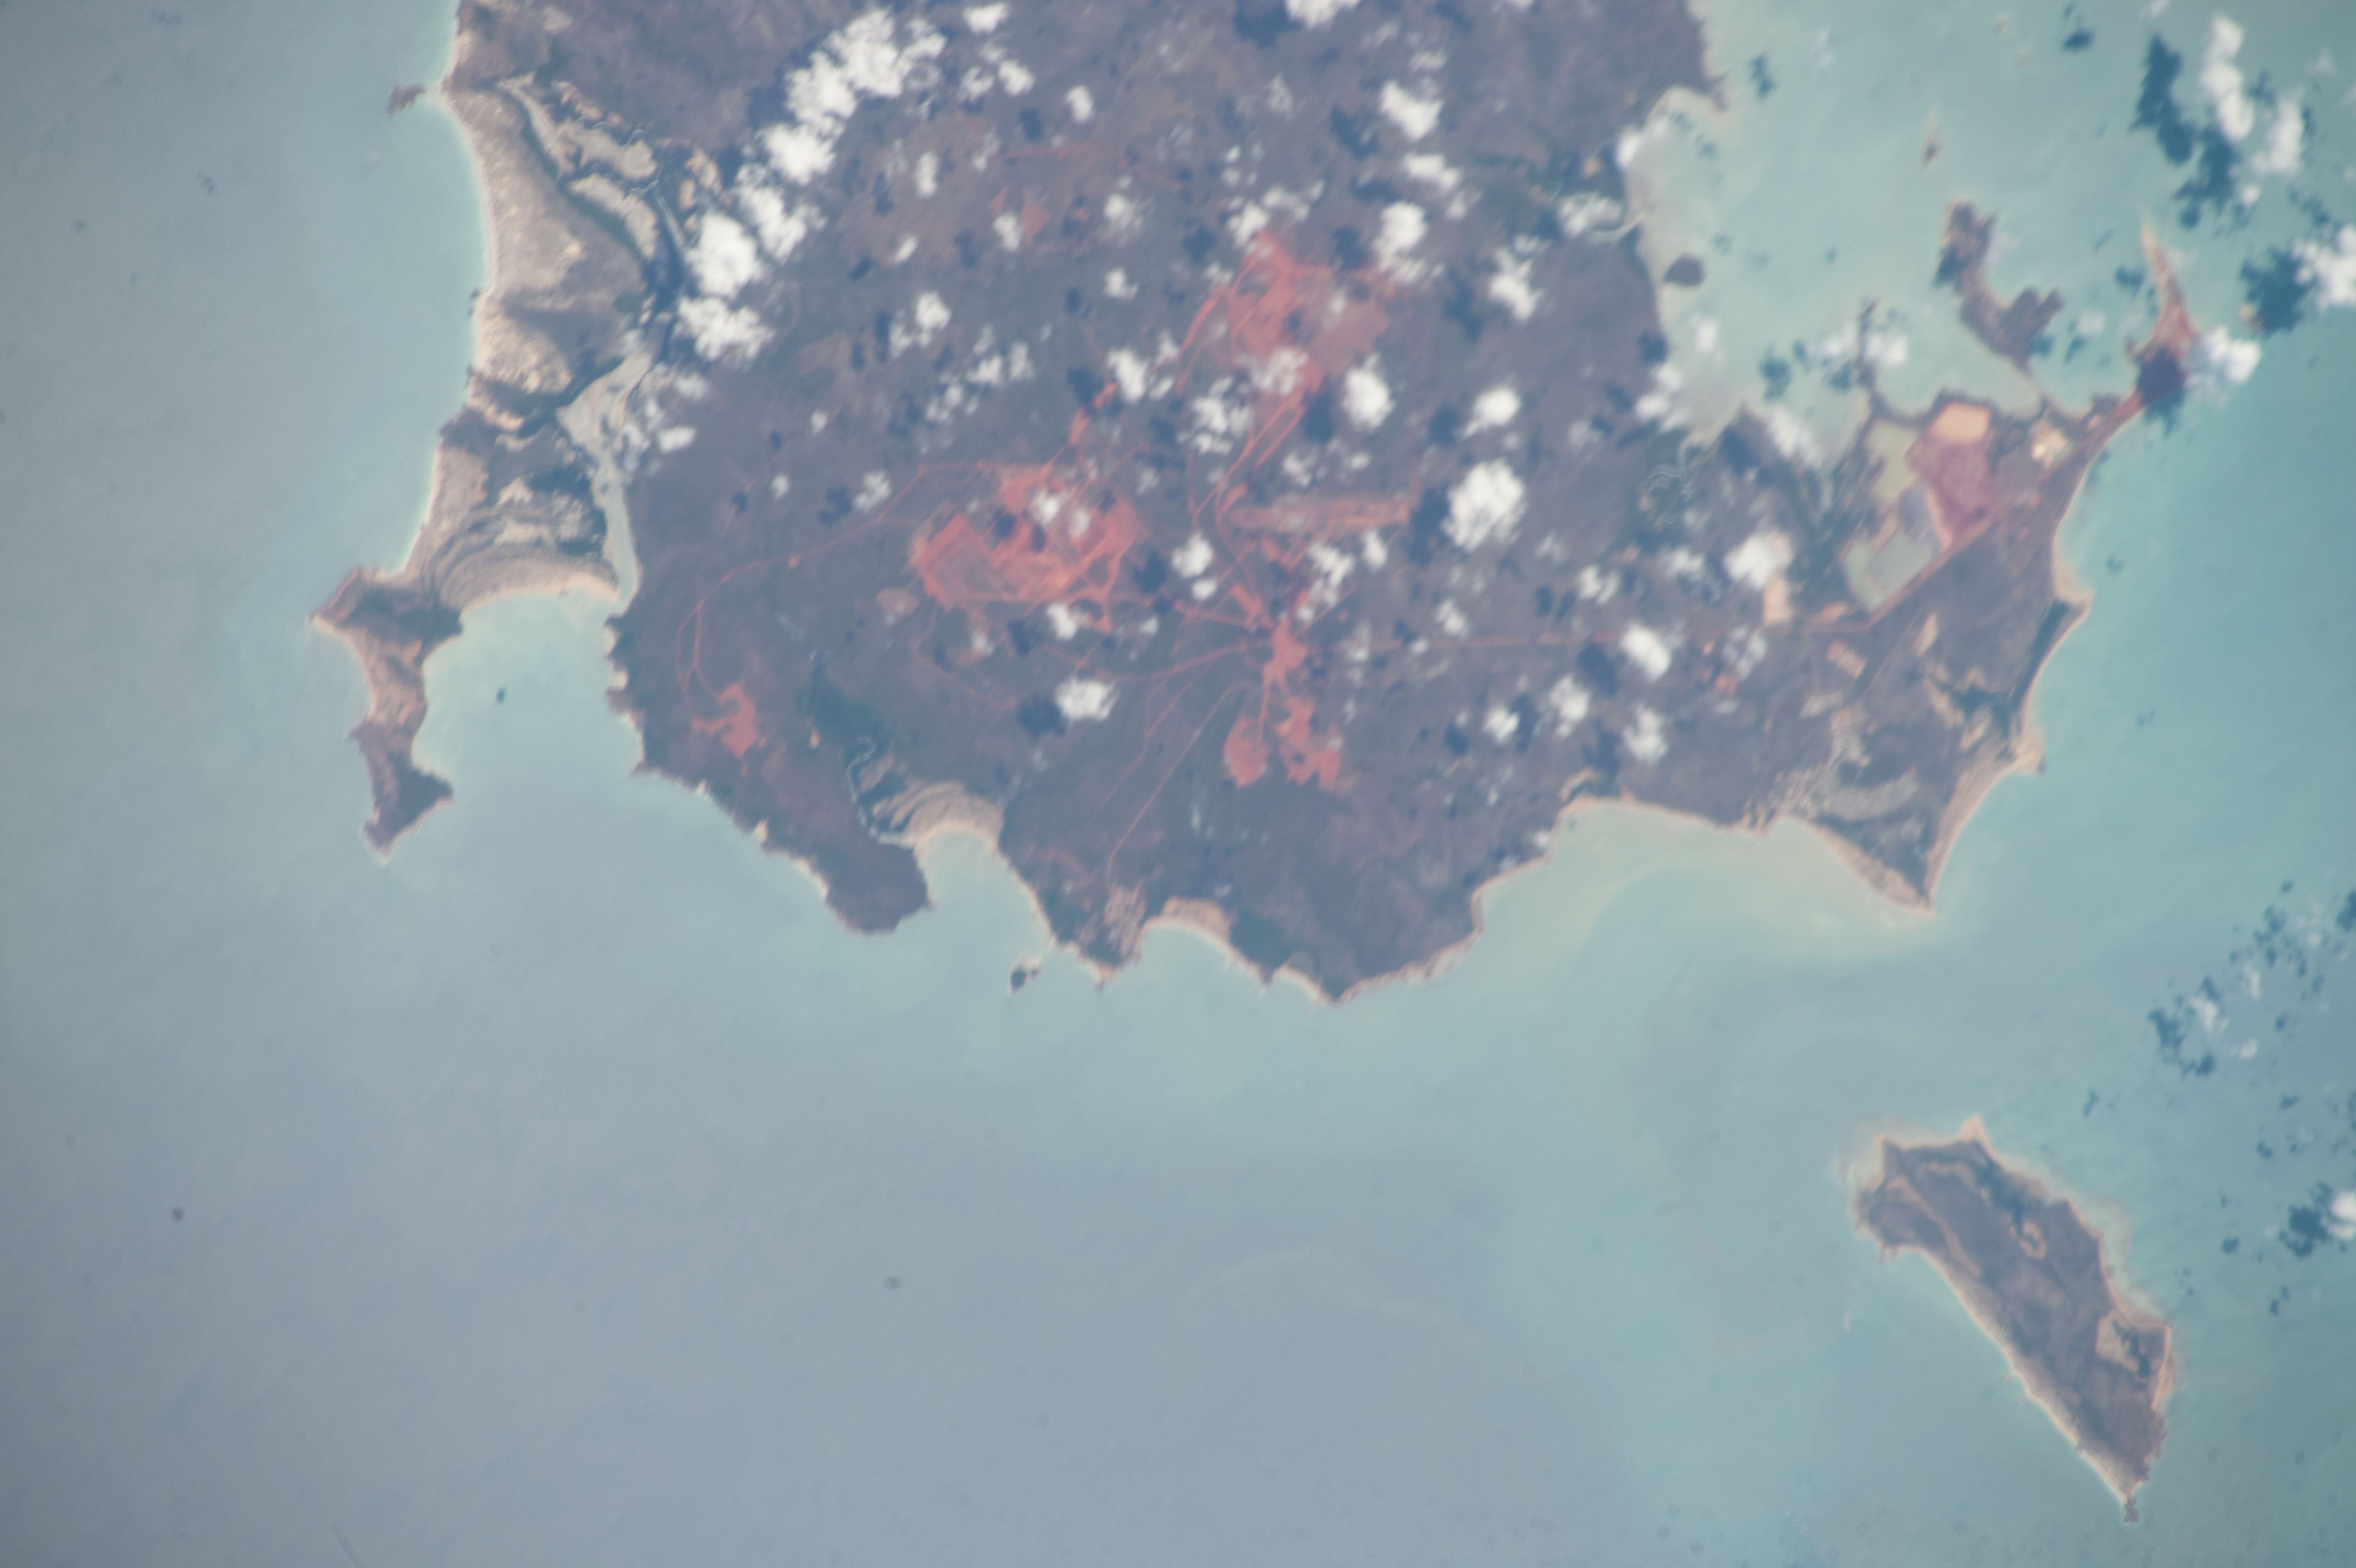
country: AUSTRALIA-NT
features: AUSTRALIA,B.,GOVE AIRPORT,YIRRKALA
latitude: -12.3
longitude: 136.9
